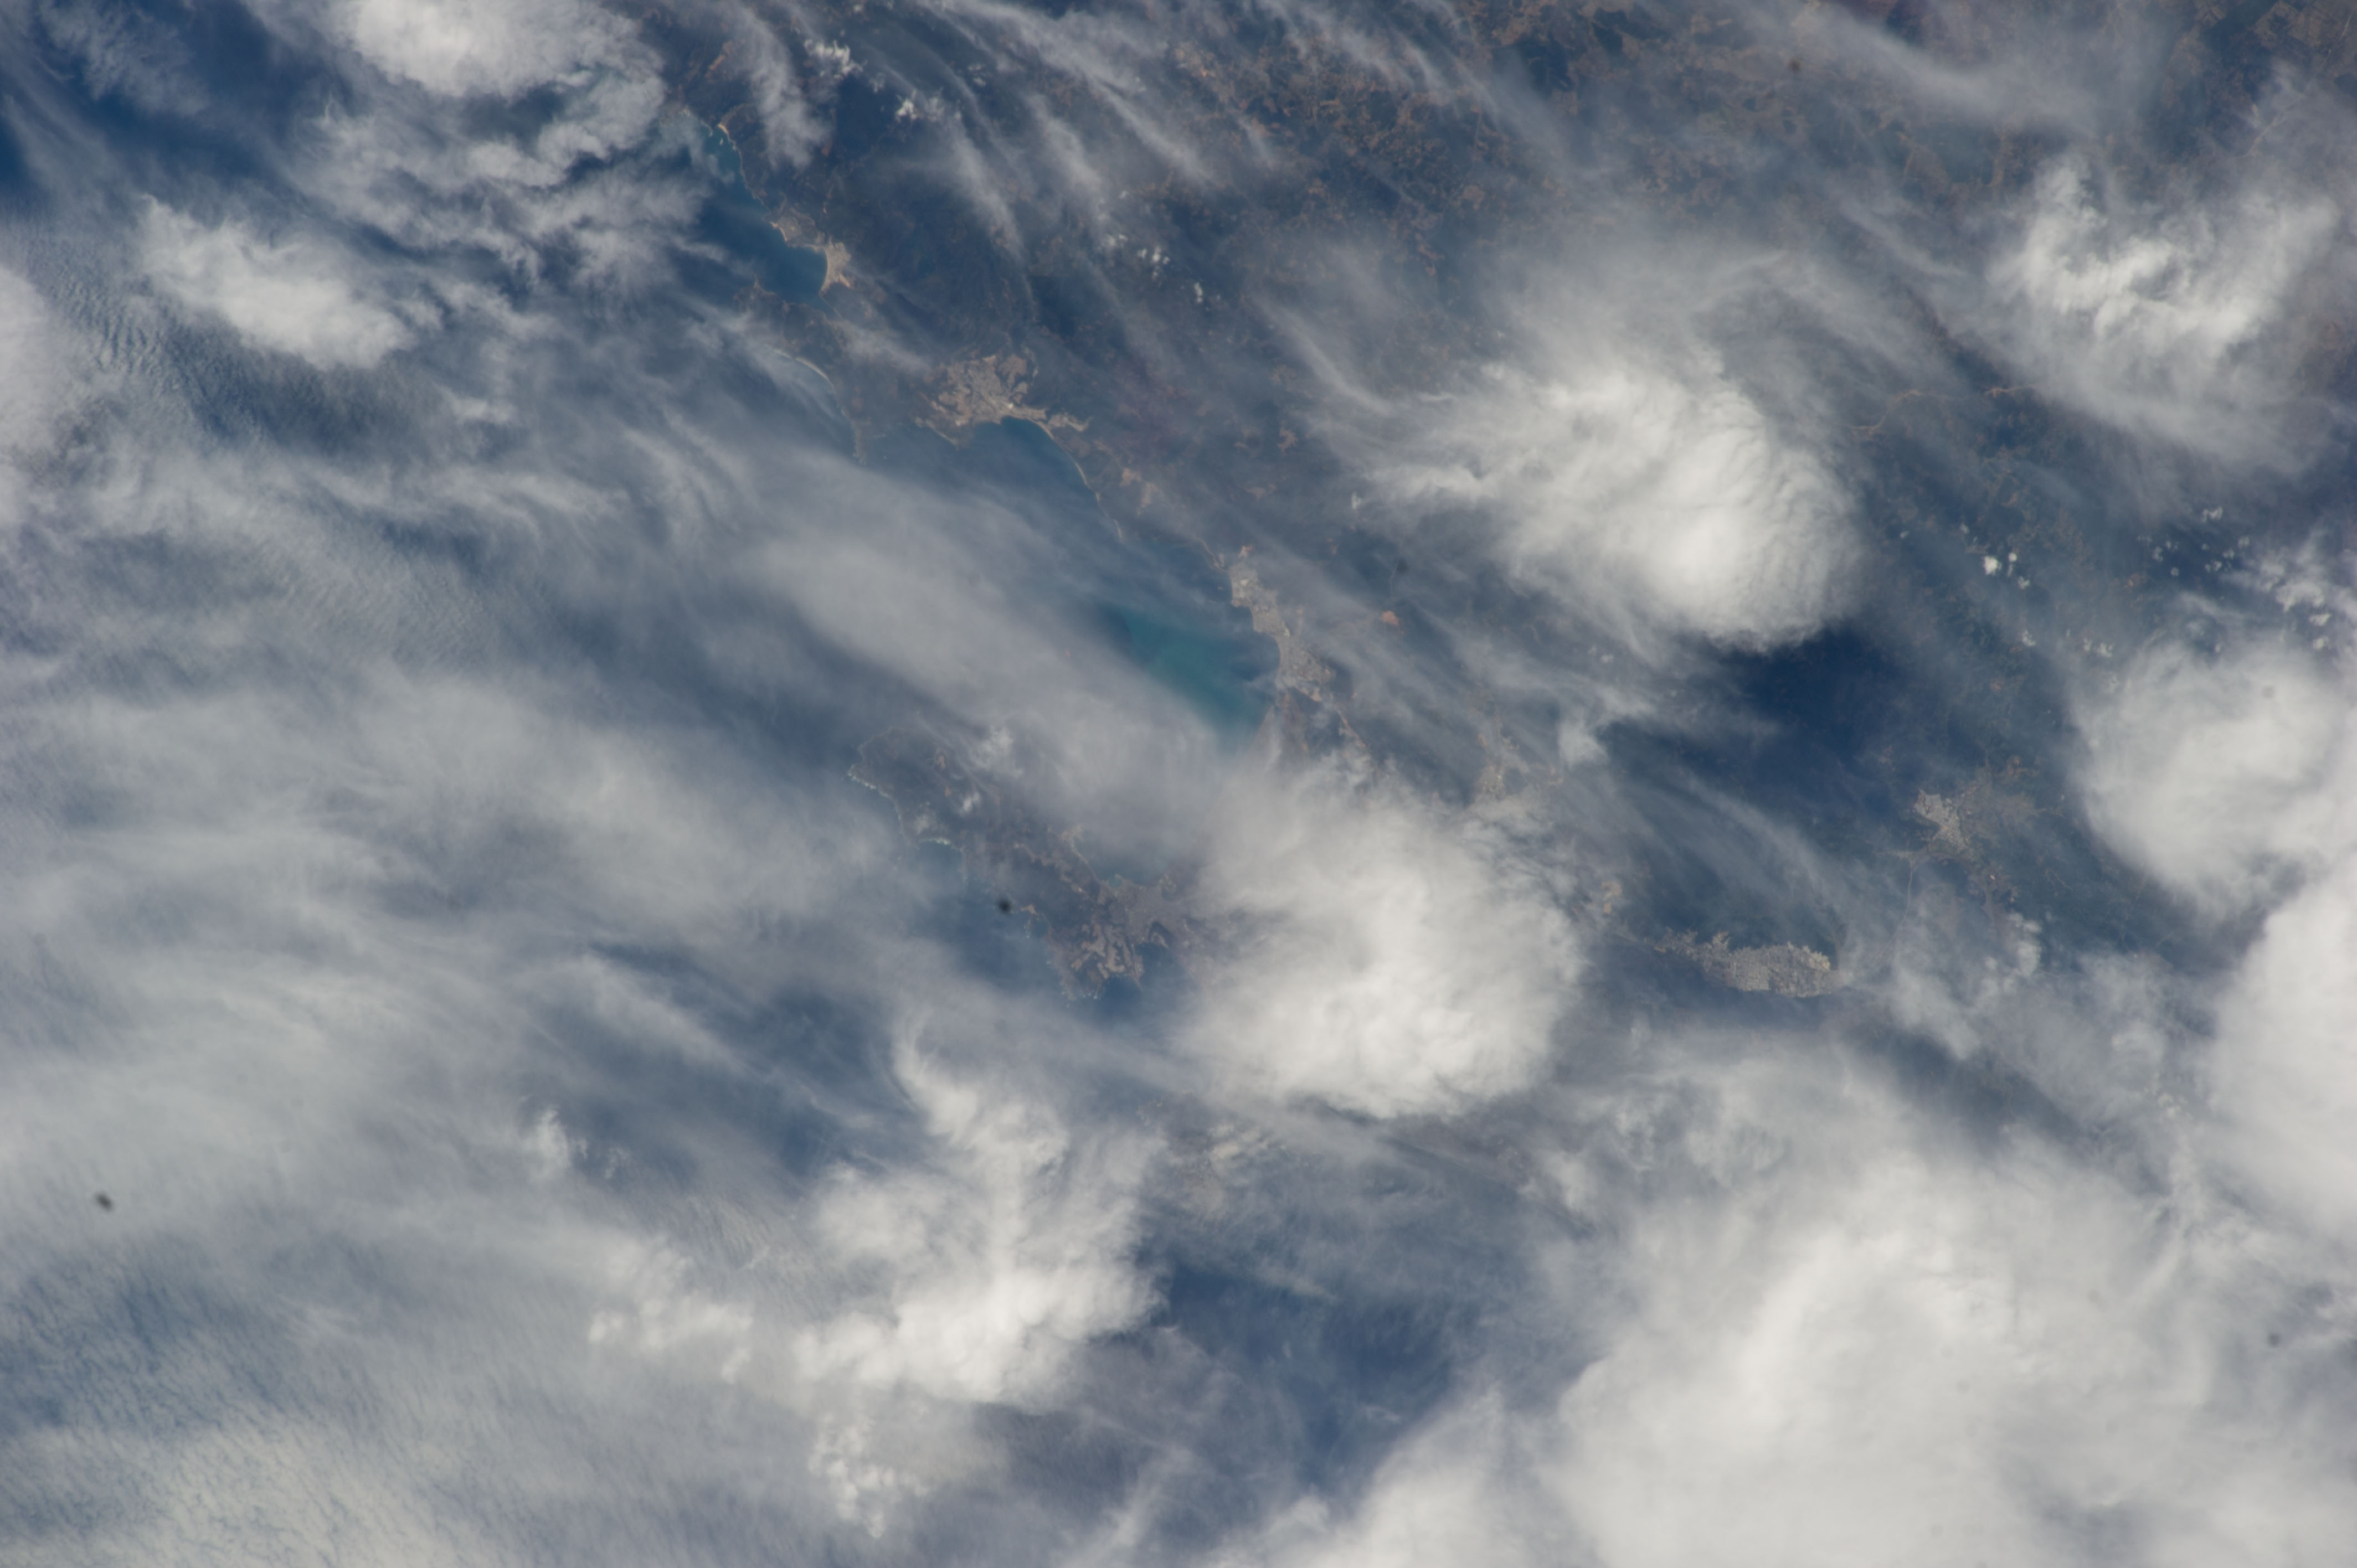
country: CHILE
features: PACIFIC O., B. OF CONCEPCION, PENCO, CONCEPCION AREA, HILLS, FOR., TOWNS
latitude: -36.7
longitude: -73.1
